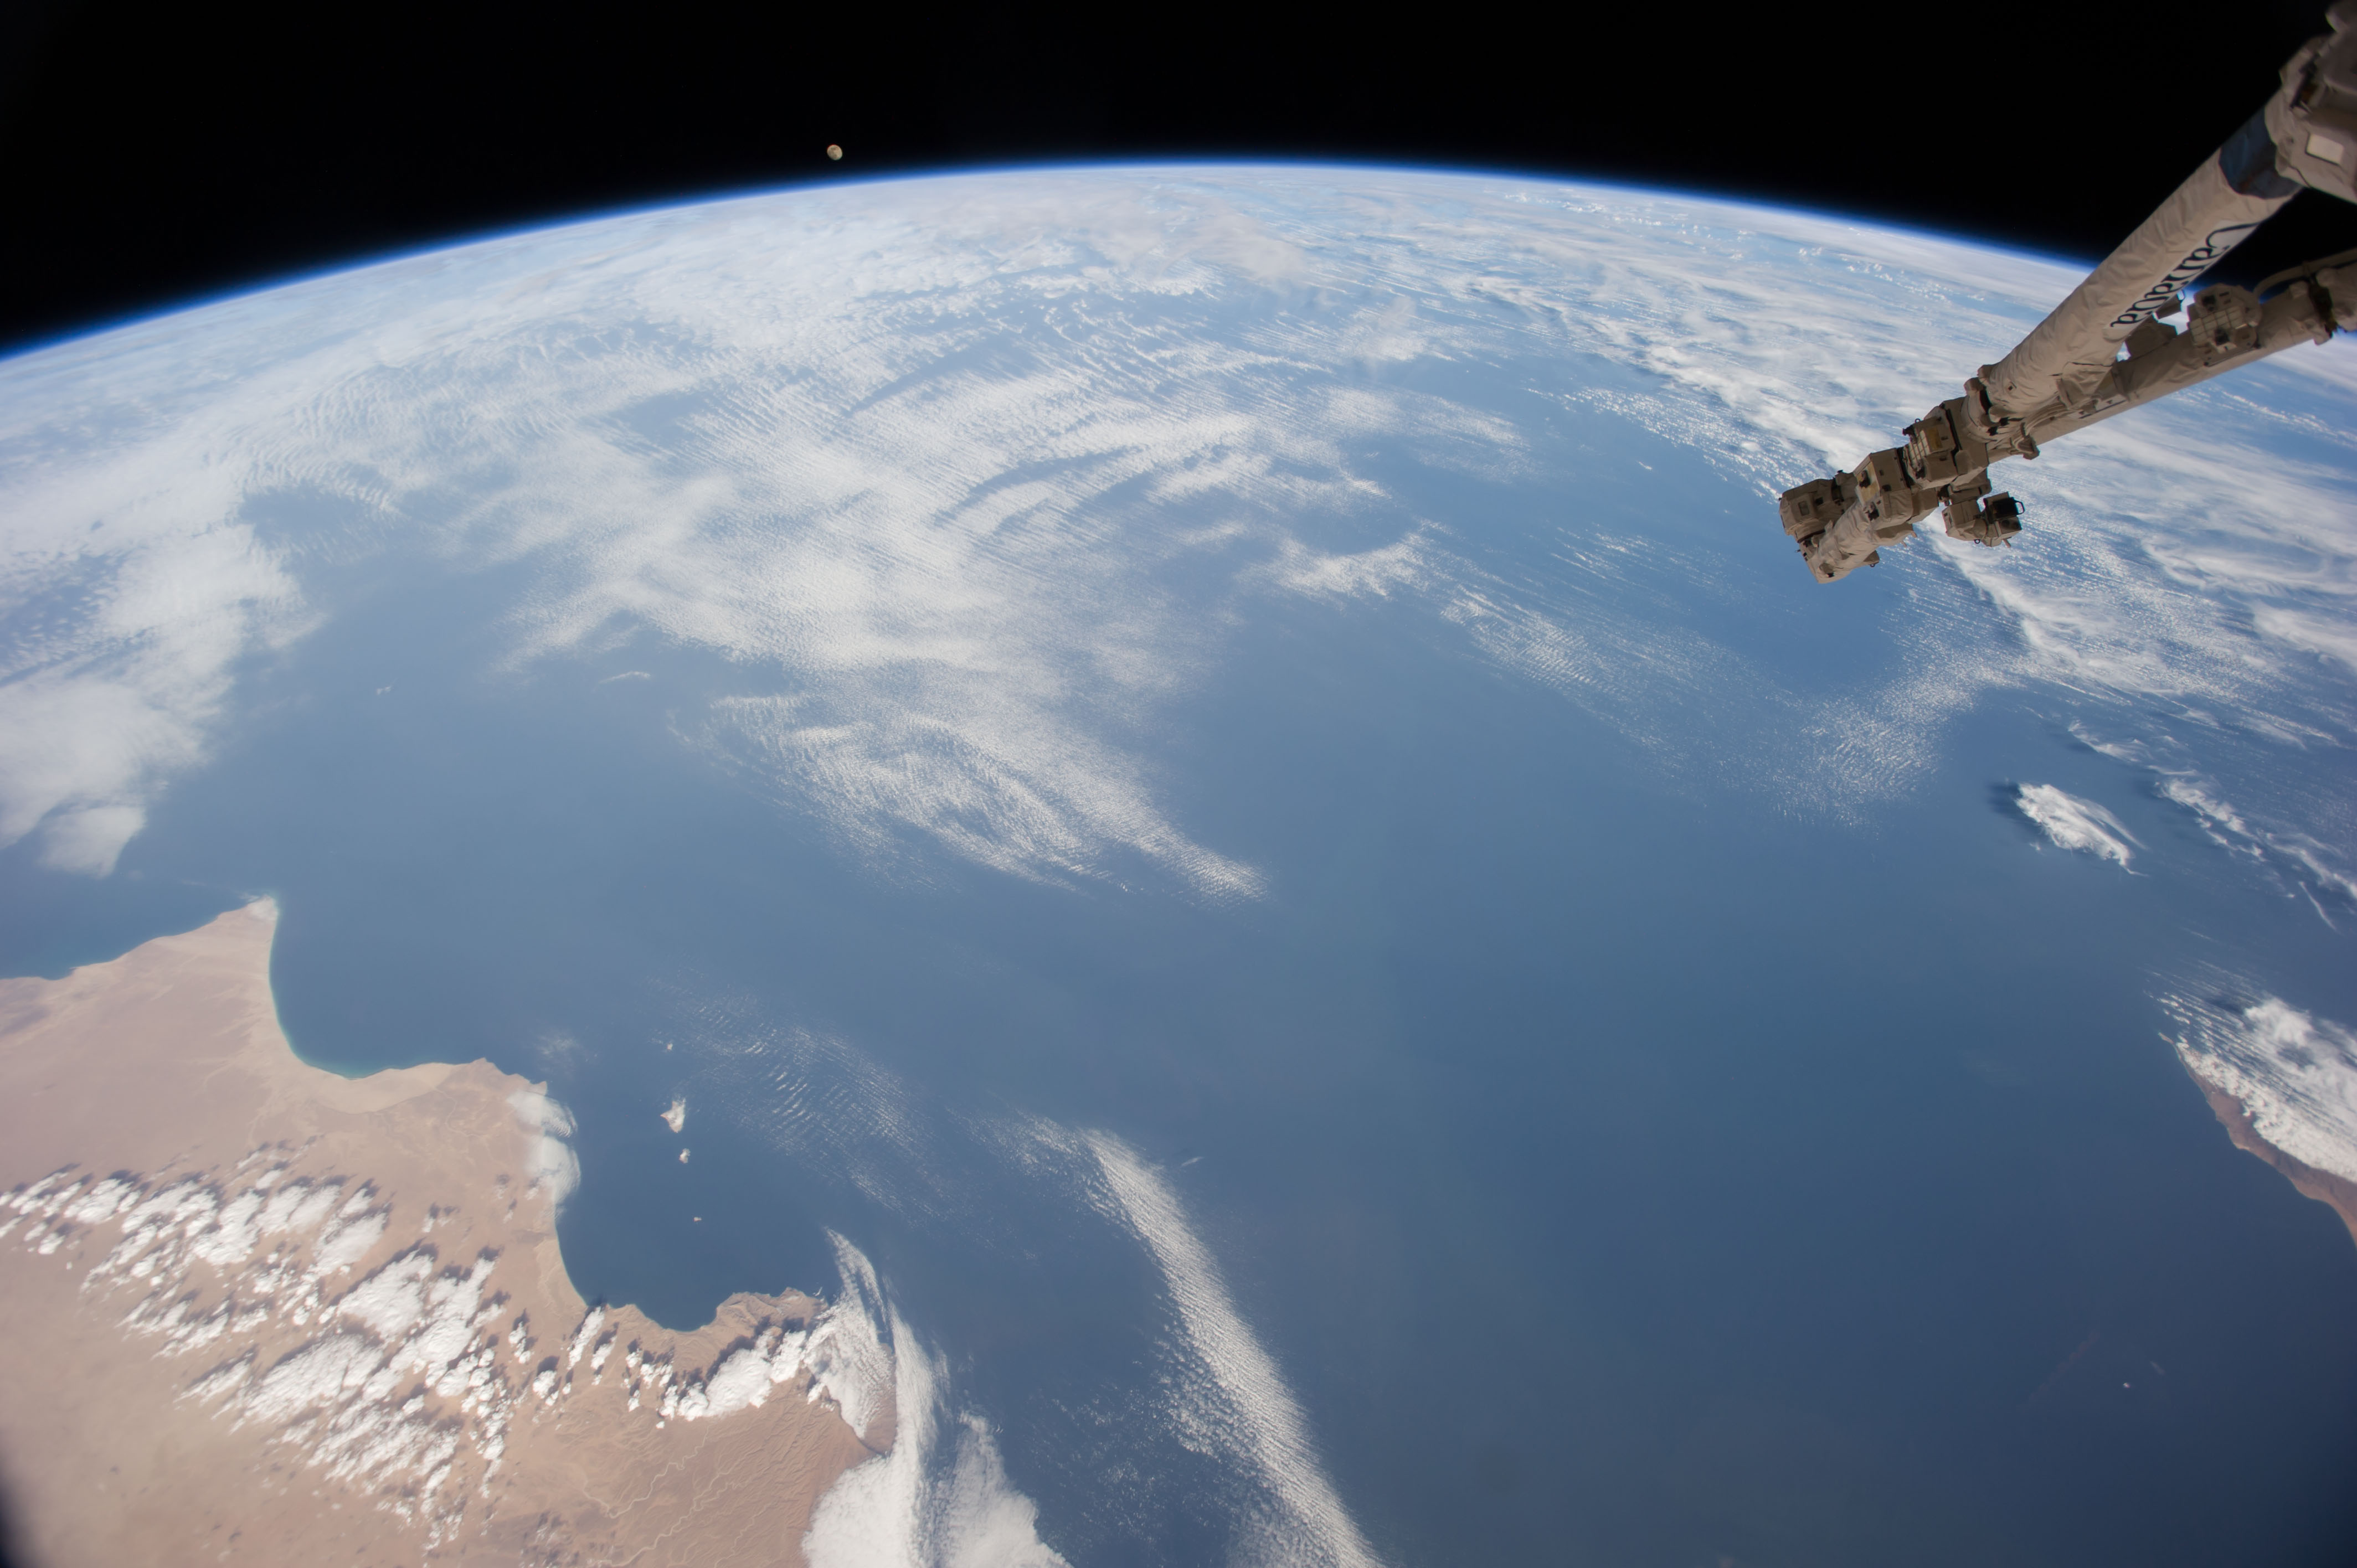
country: OMAN
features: ARABIAN SEA, DESERT, MOUNTAINS, EARTH LIMB
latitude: 15.3
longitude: 57.3
